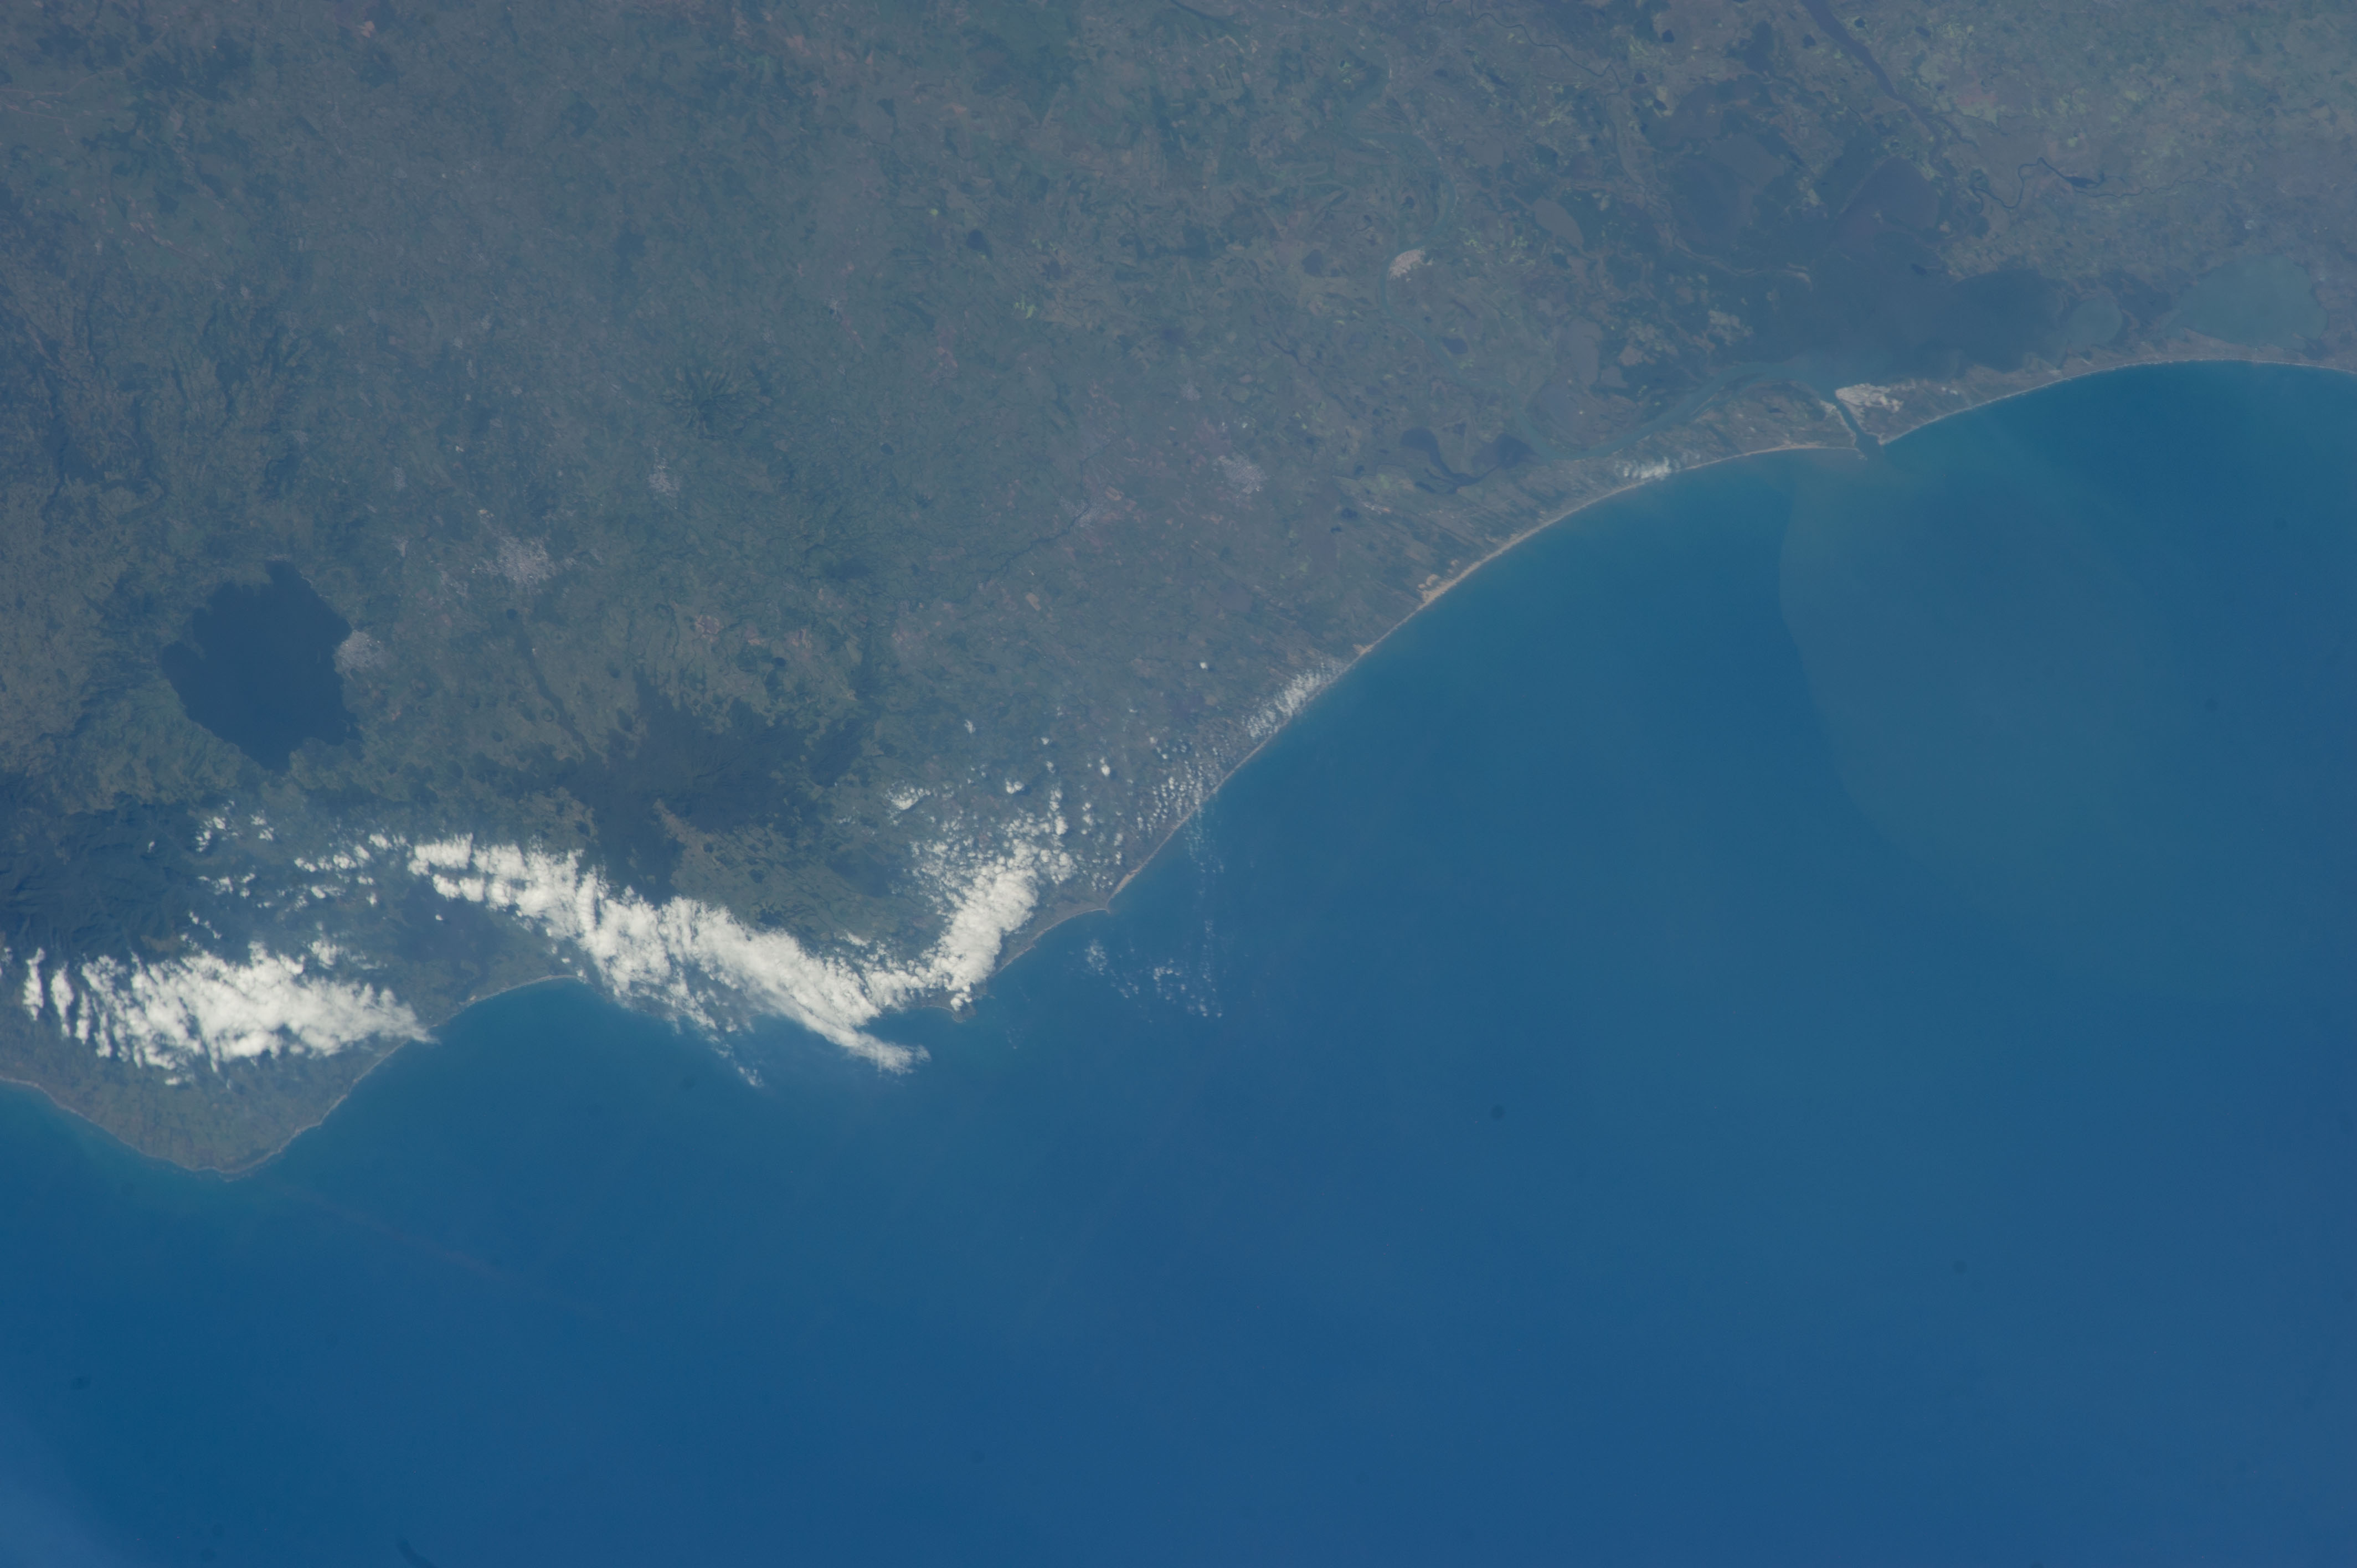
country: MEXICO
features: B. OF CAMPECHE, COASTAL LAGOONS, WETLANDS, SAN ANDRES TUXTLA, L. CATEMACO
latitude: 18.7
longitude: -95.4
